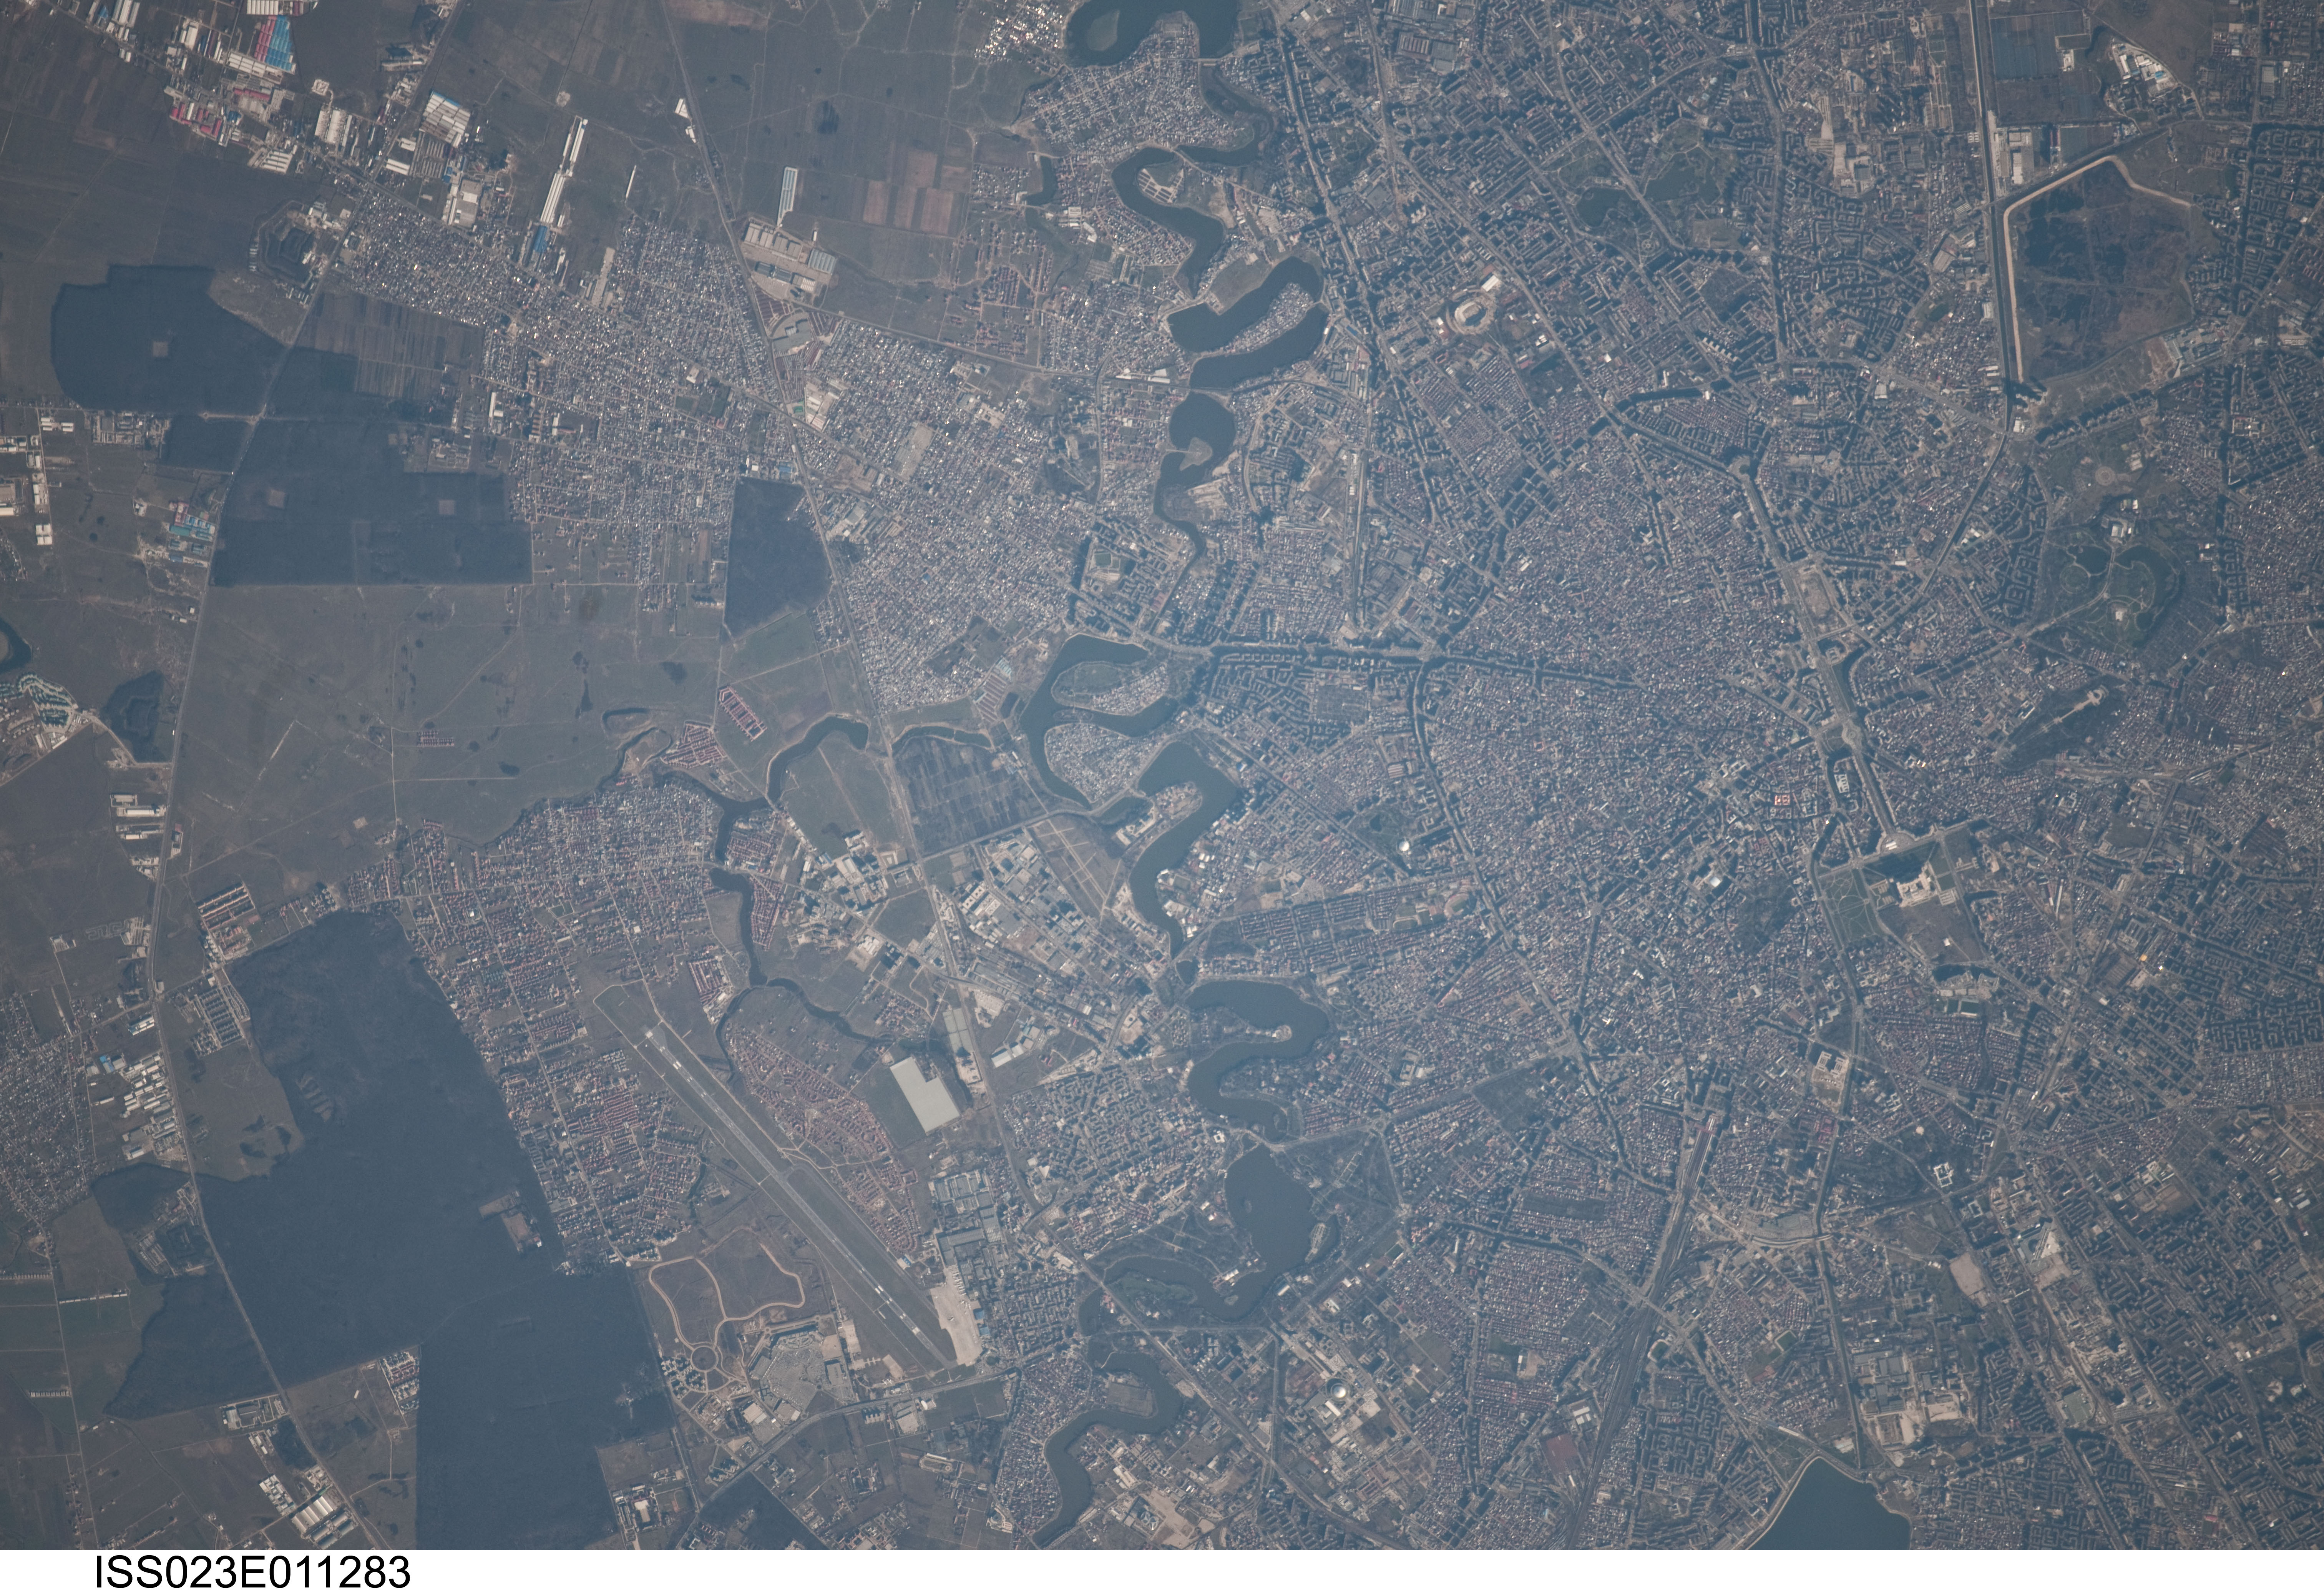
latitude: 44.5
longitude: 26.1
